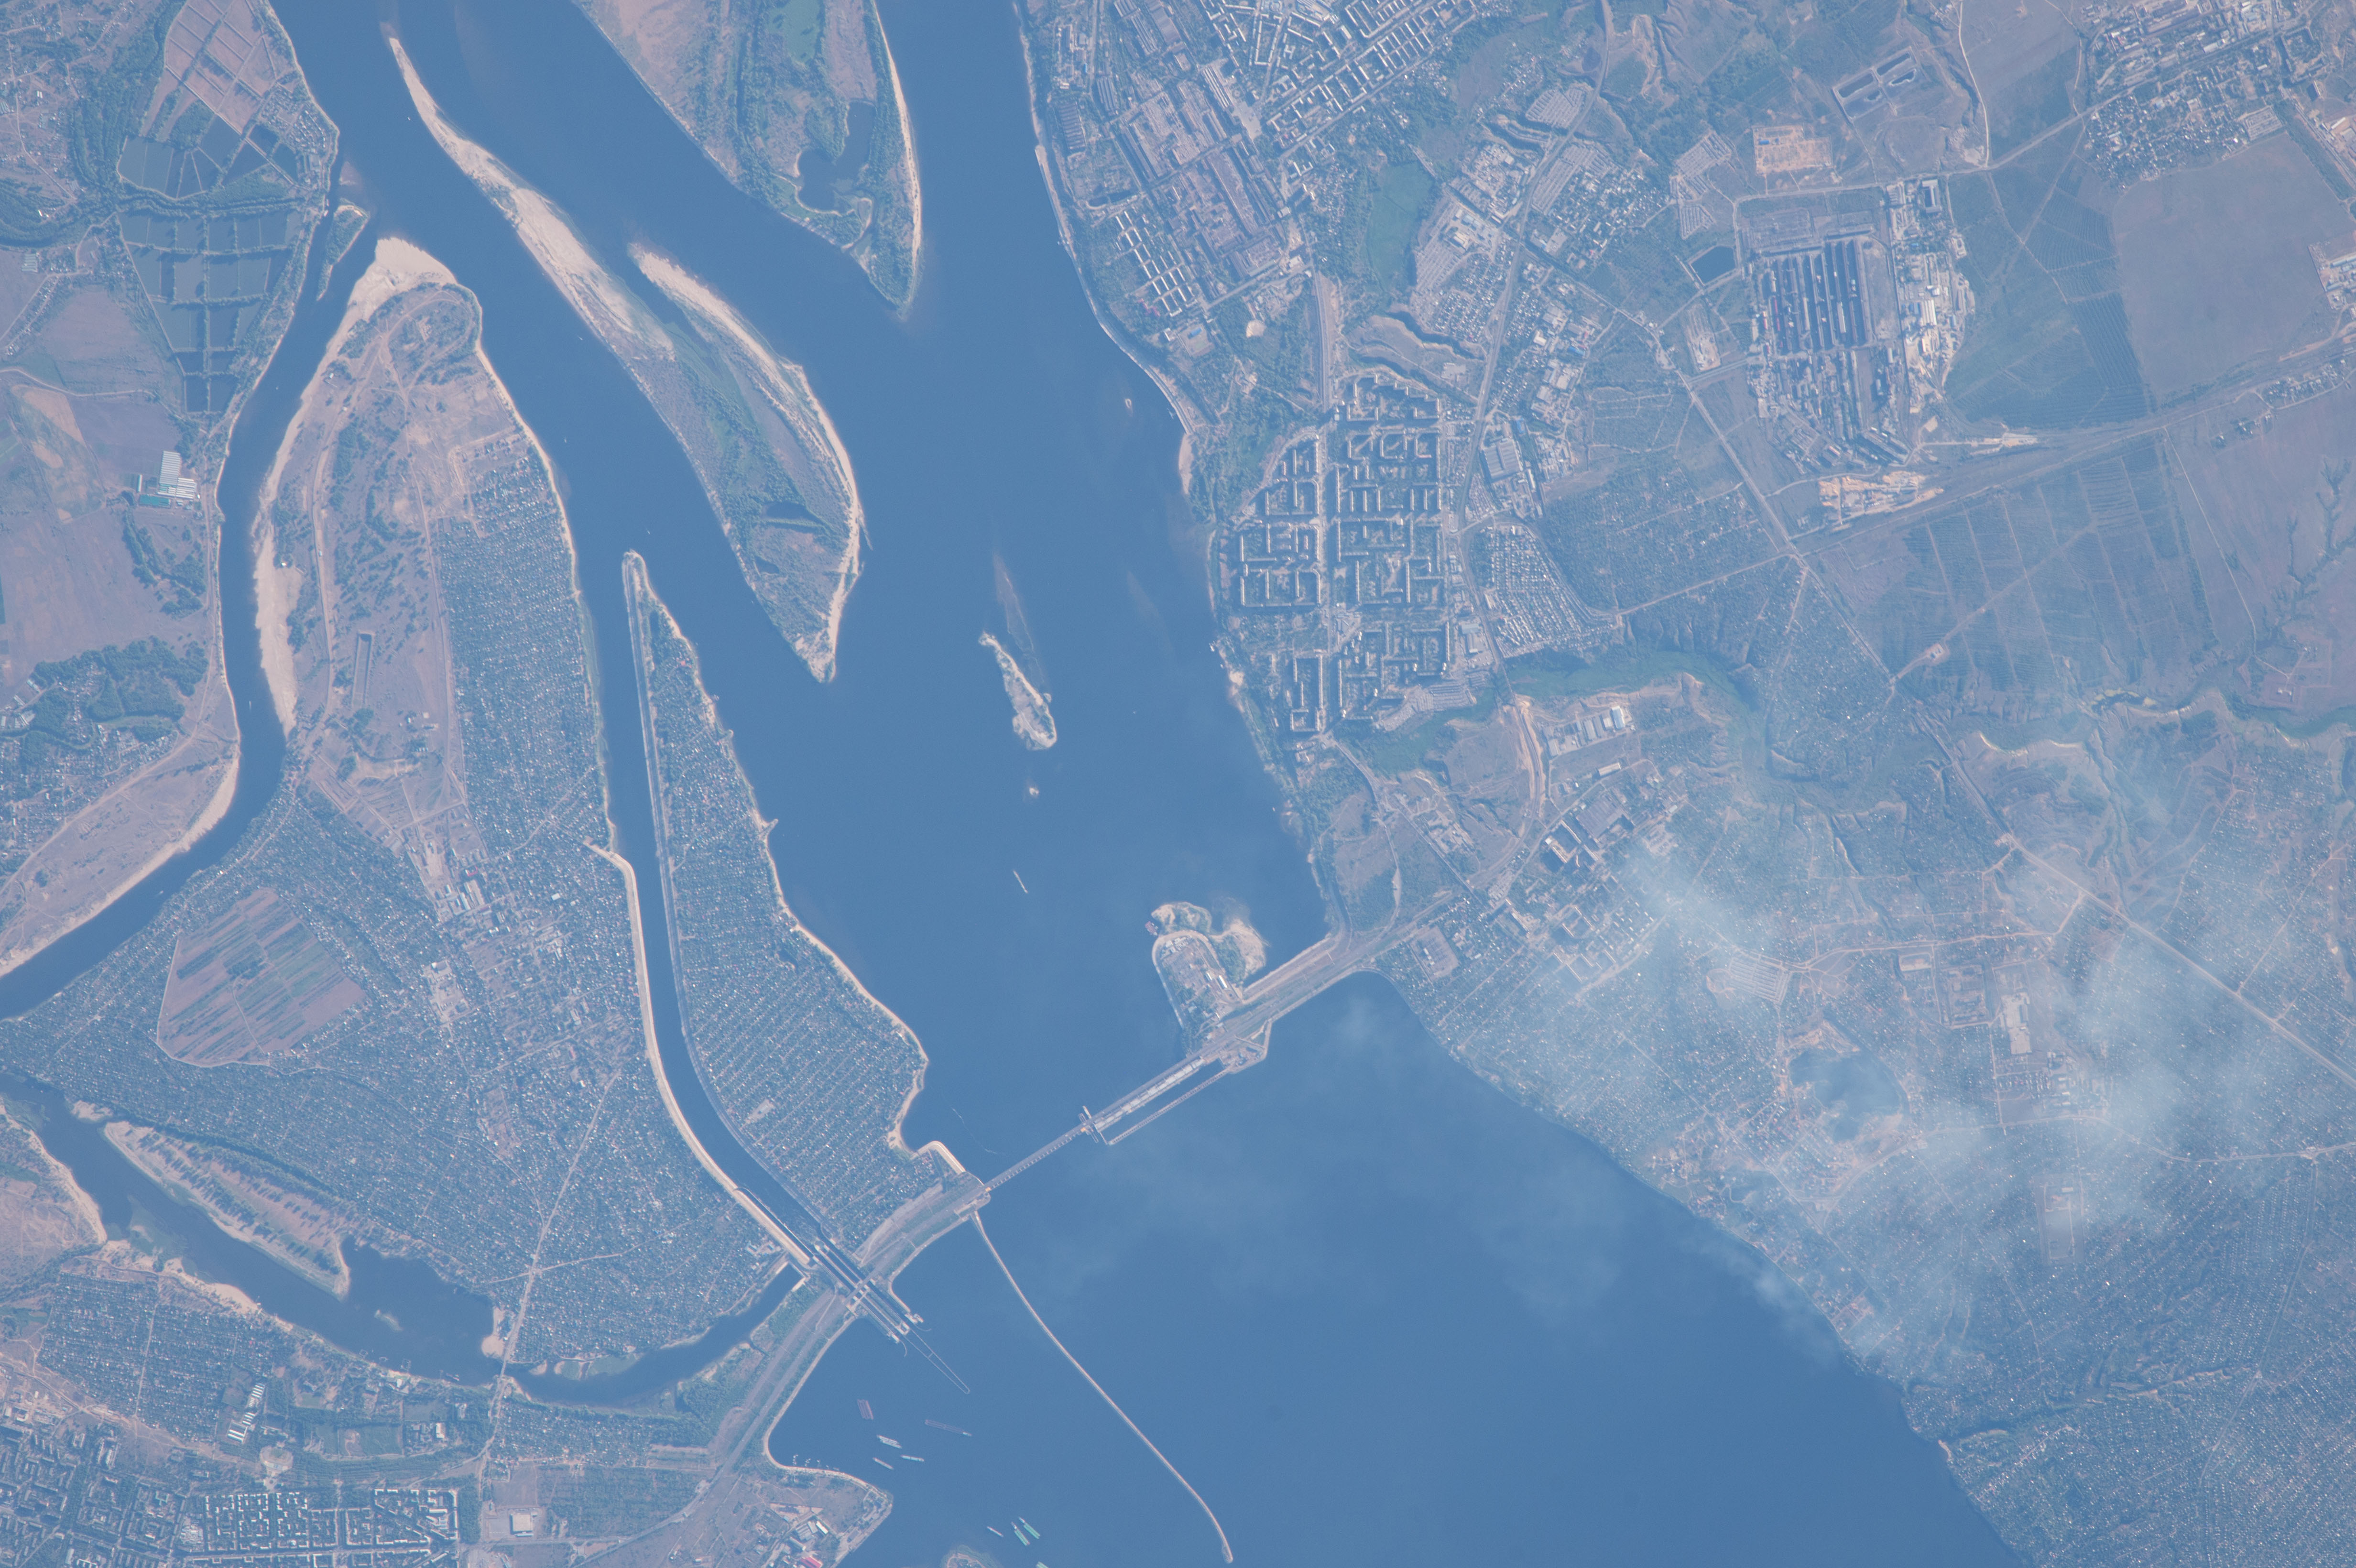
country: RUSSIAN FEDERATION
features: VOLGA RIVER, DAM, ISLANDS, CHANNELS, VOLZHSKIY, URBAN AREAS, INDUSTRY, RES.
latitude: 48.8
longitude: 44.6
